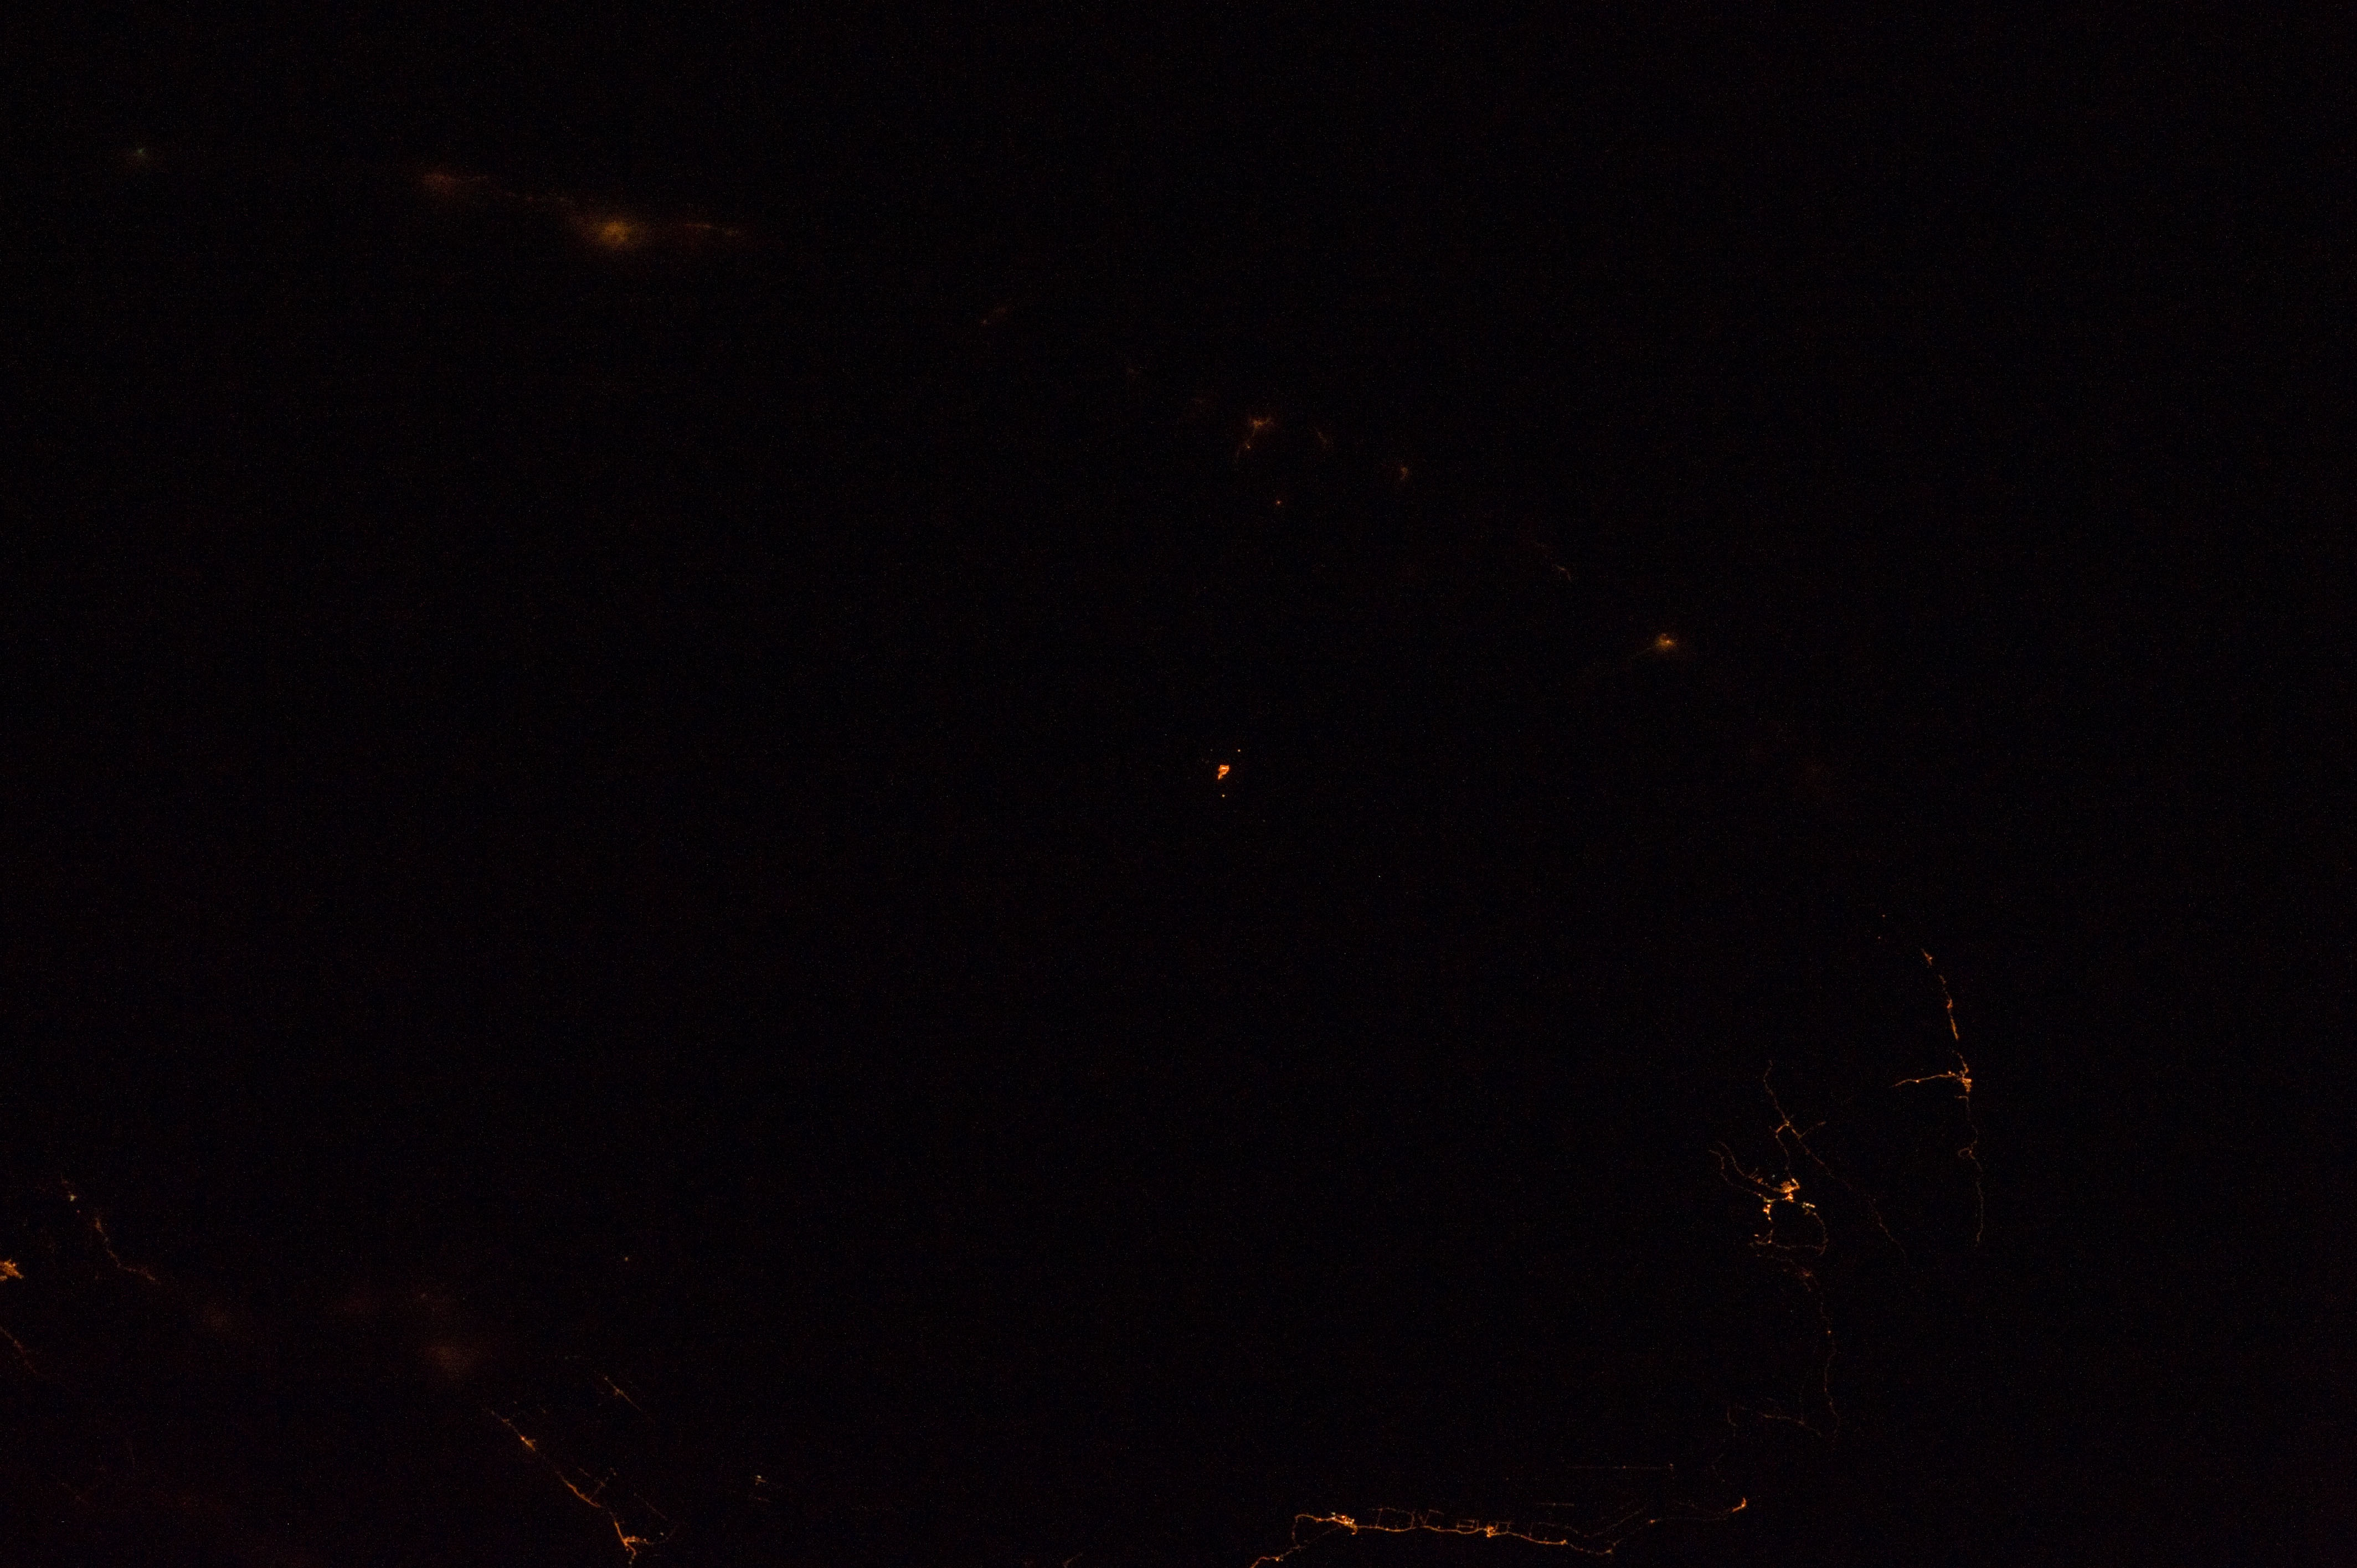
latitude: 49.5
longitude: -64.0
